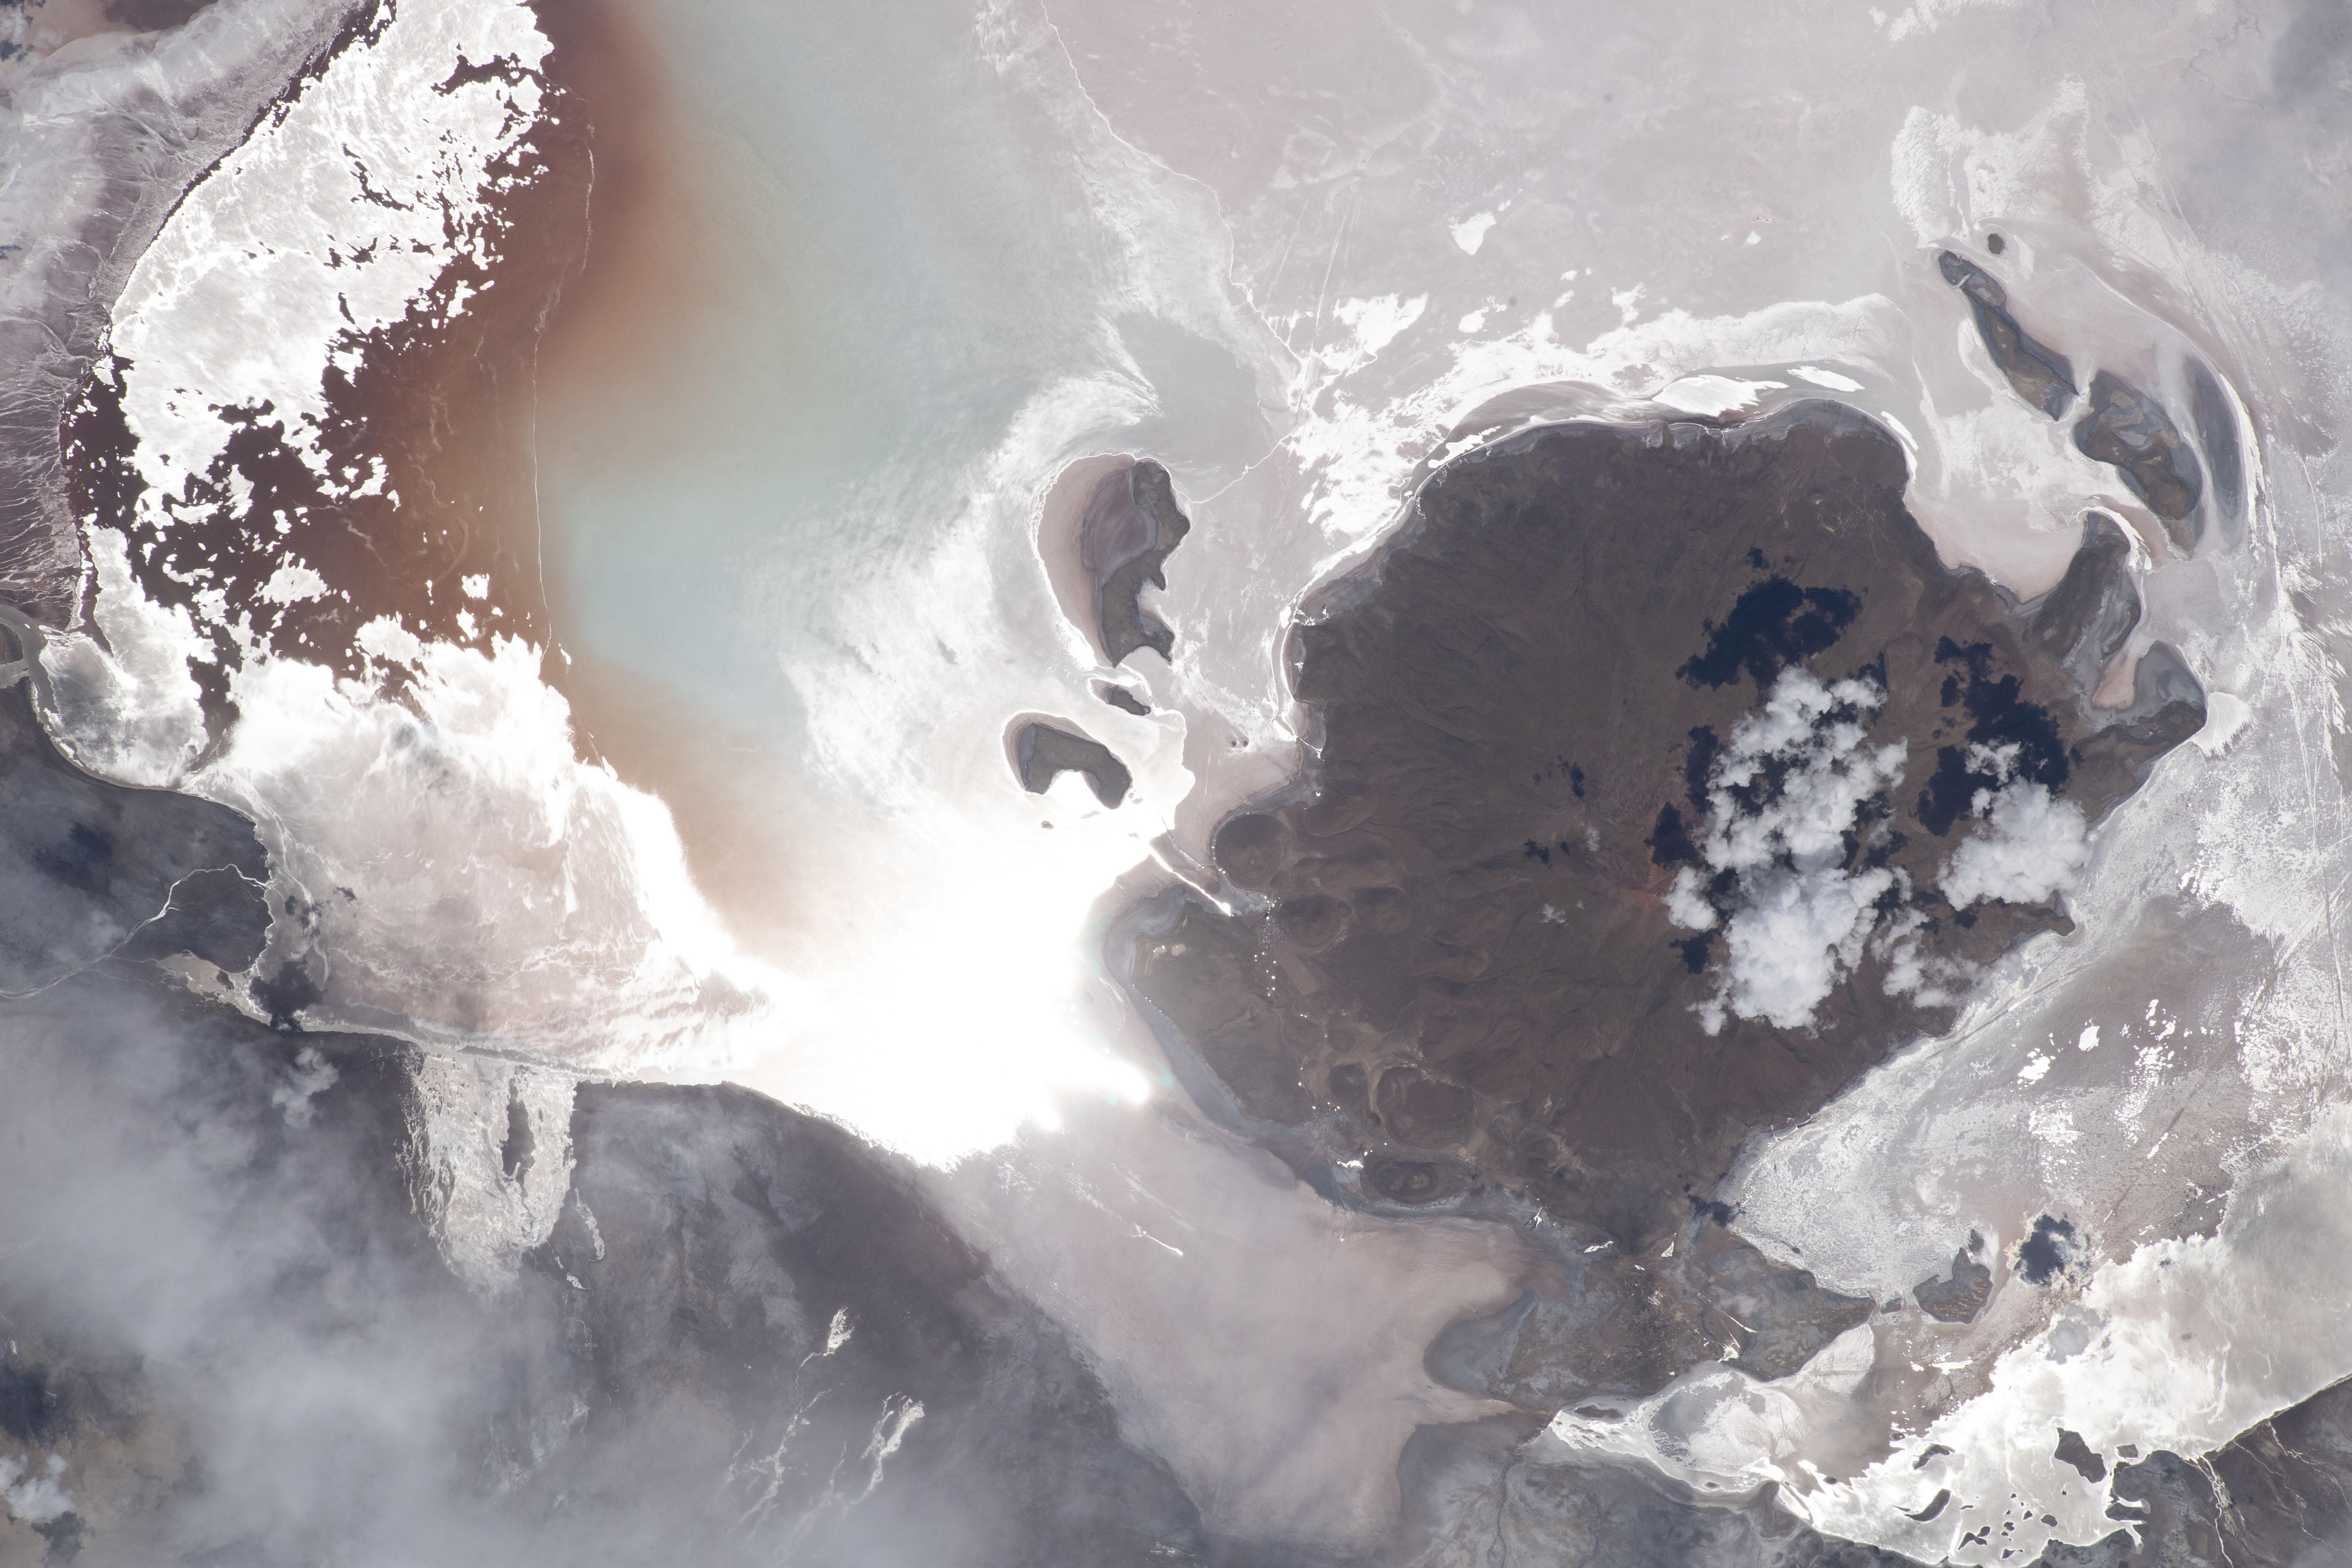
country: BOLIVIA
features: ESTANCIA CALASAYA, COIPASA, ALLITUMA
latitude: -19.3
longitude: -68.2
